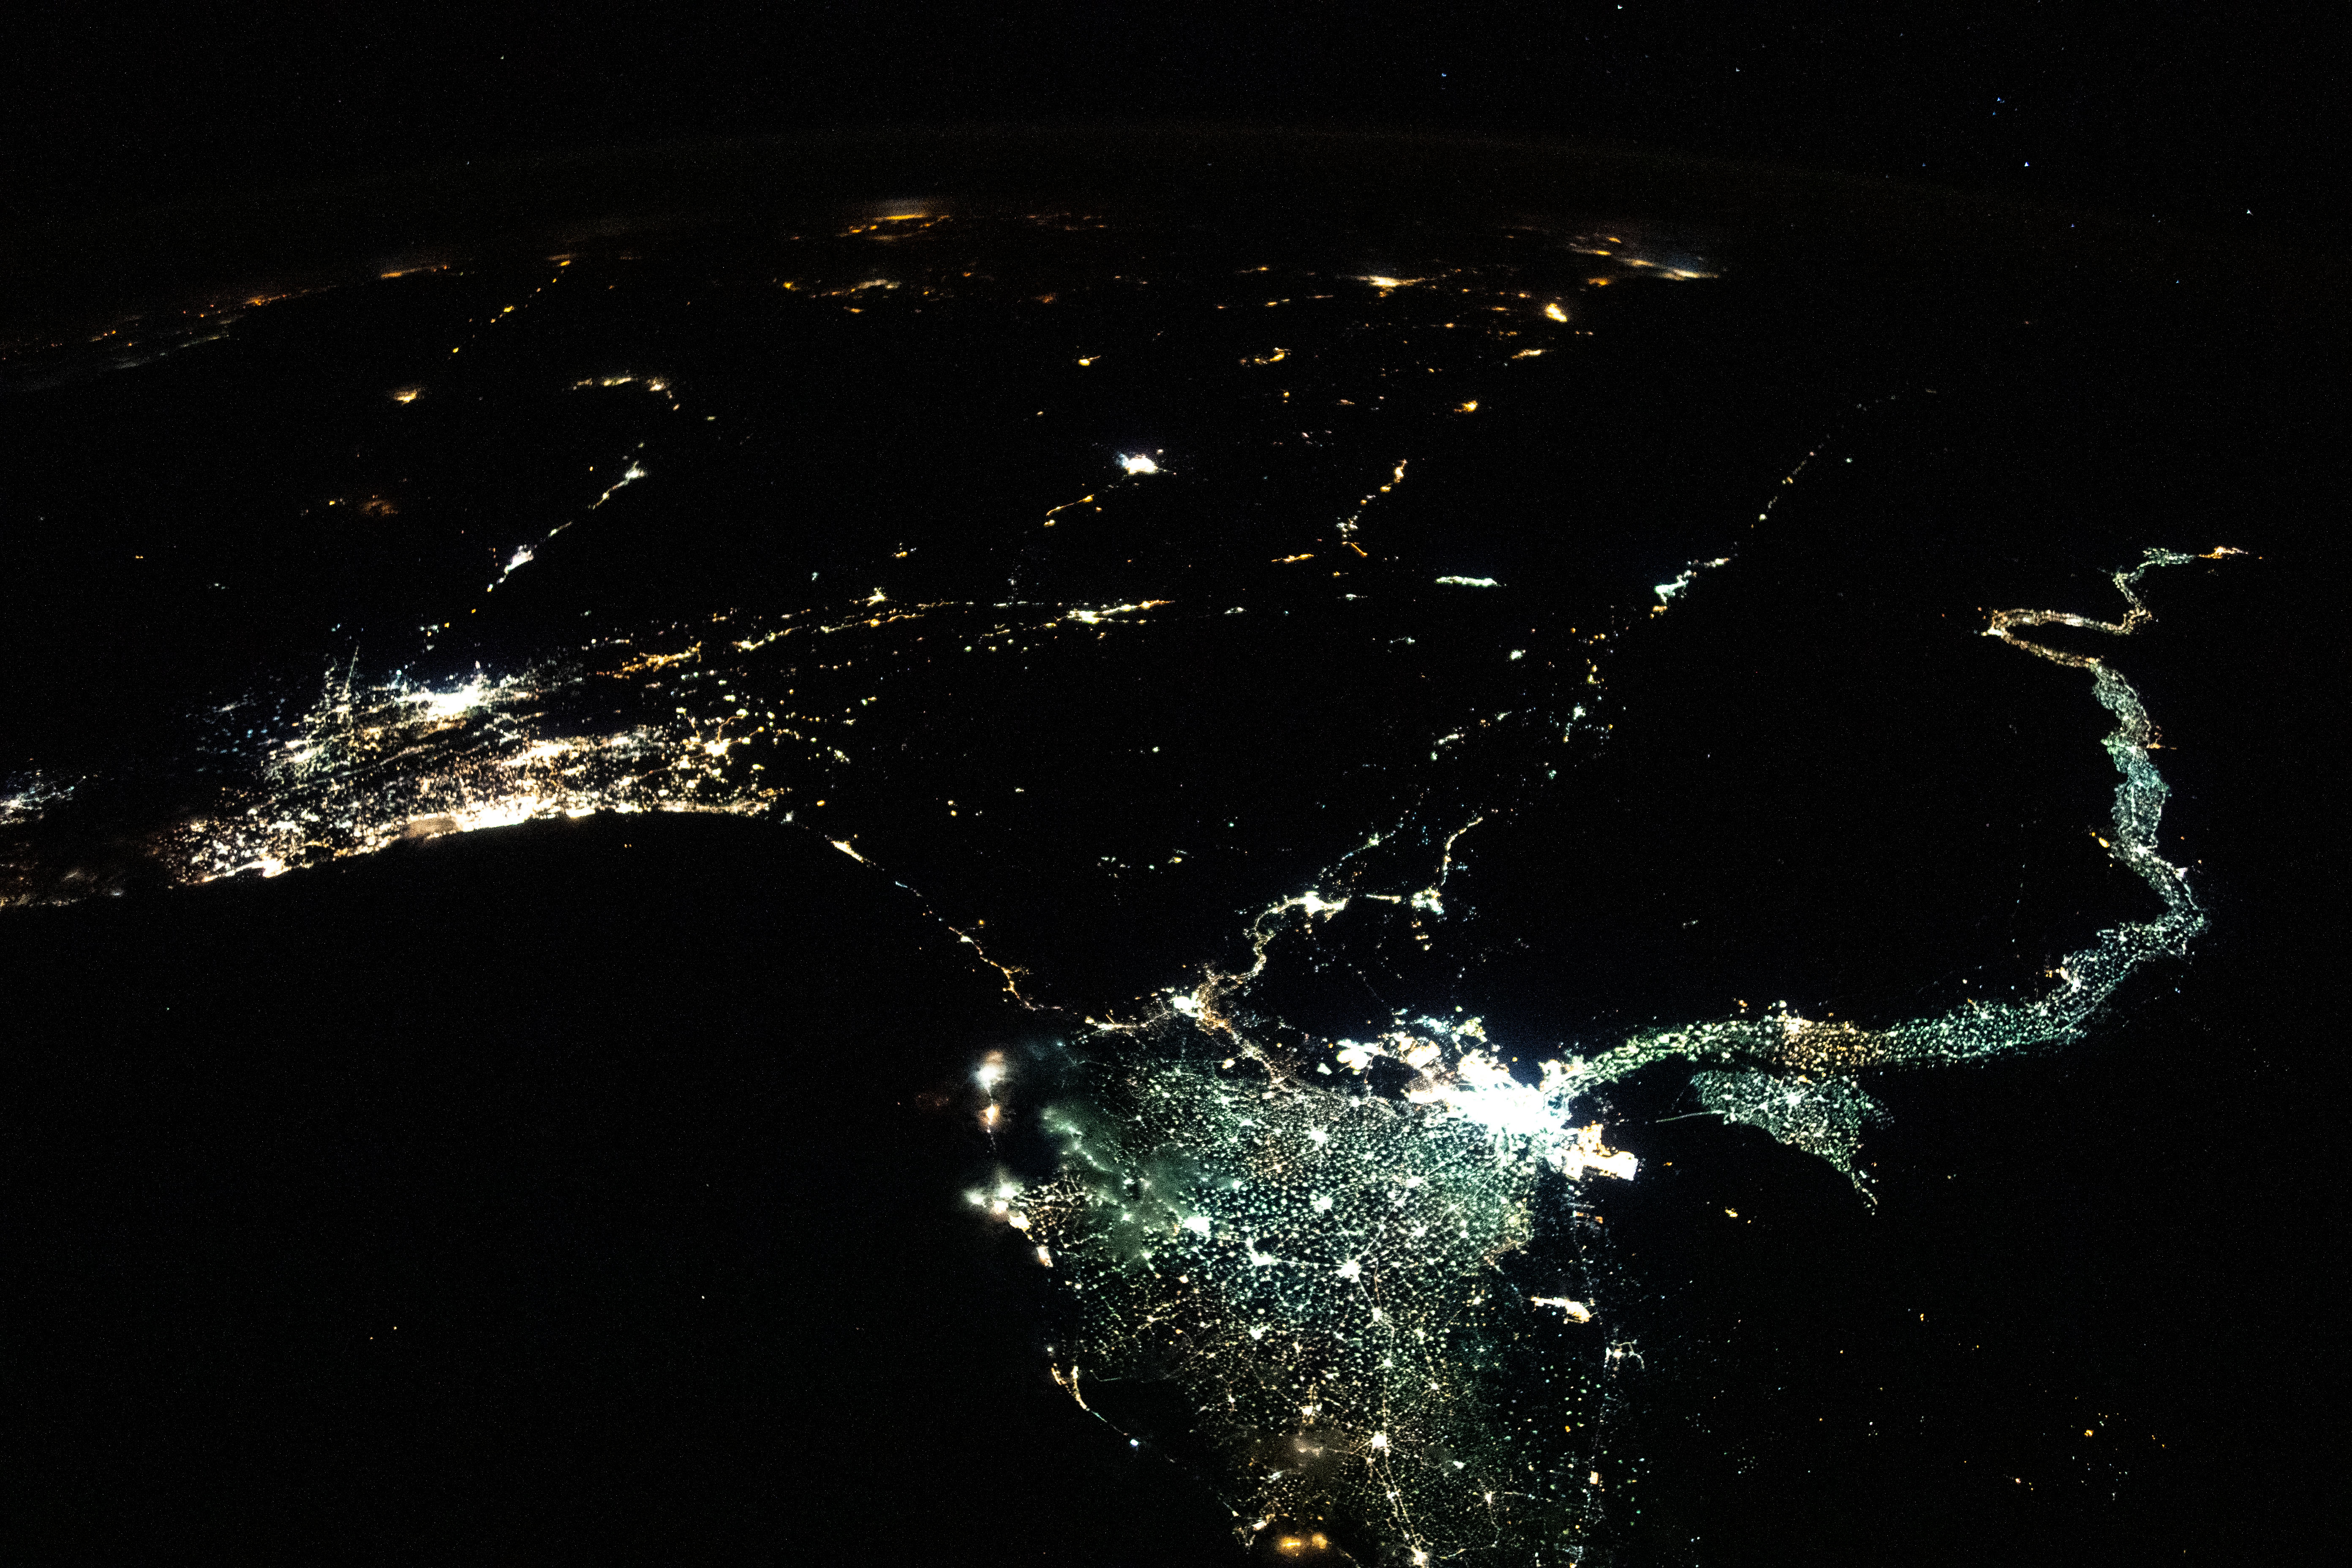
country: EGYPT
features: DARK EARTHOBS, NILE DELTA, GAZA STRIP, NILE RIVER
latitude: 28.5
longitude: 34.0
